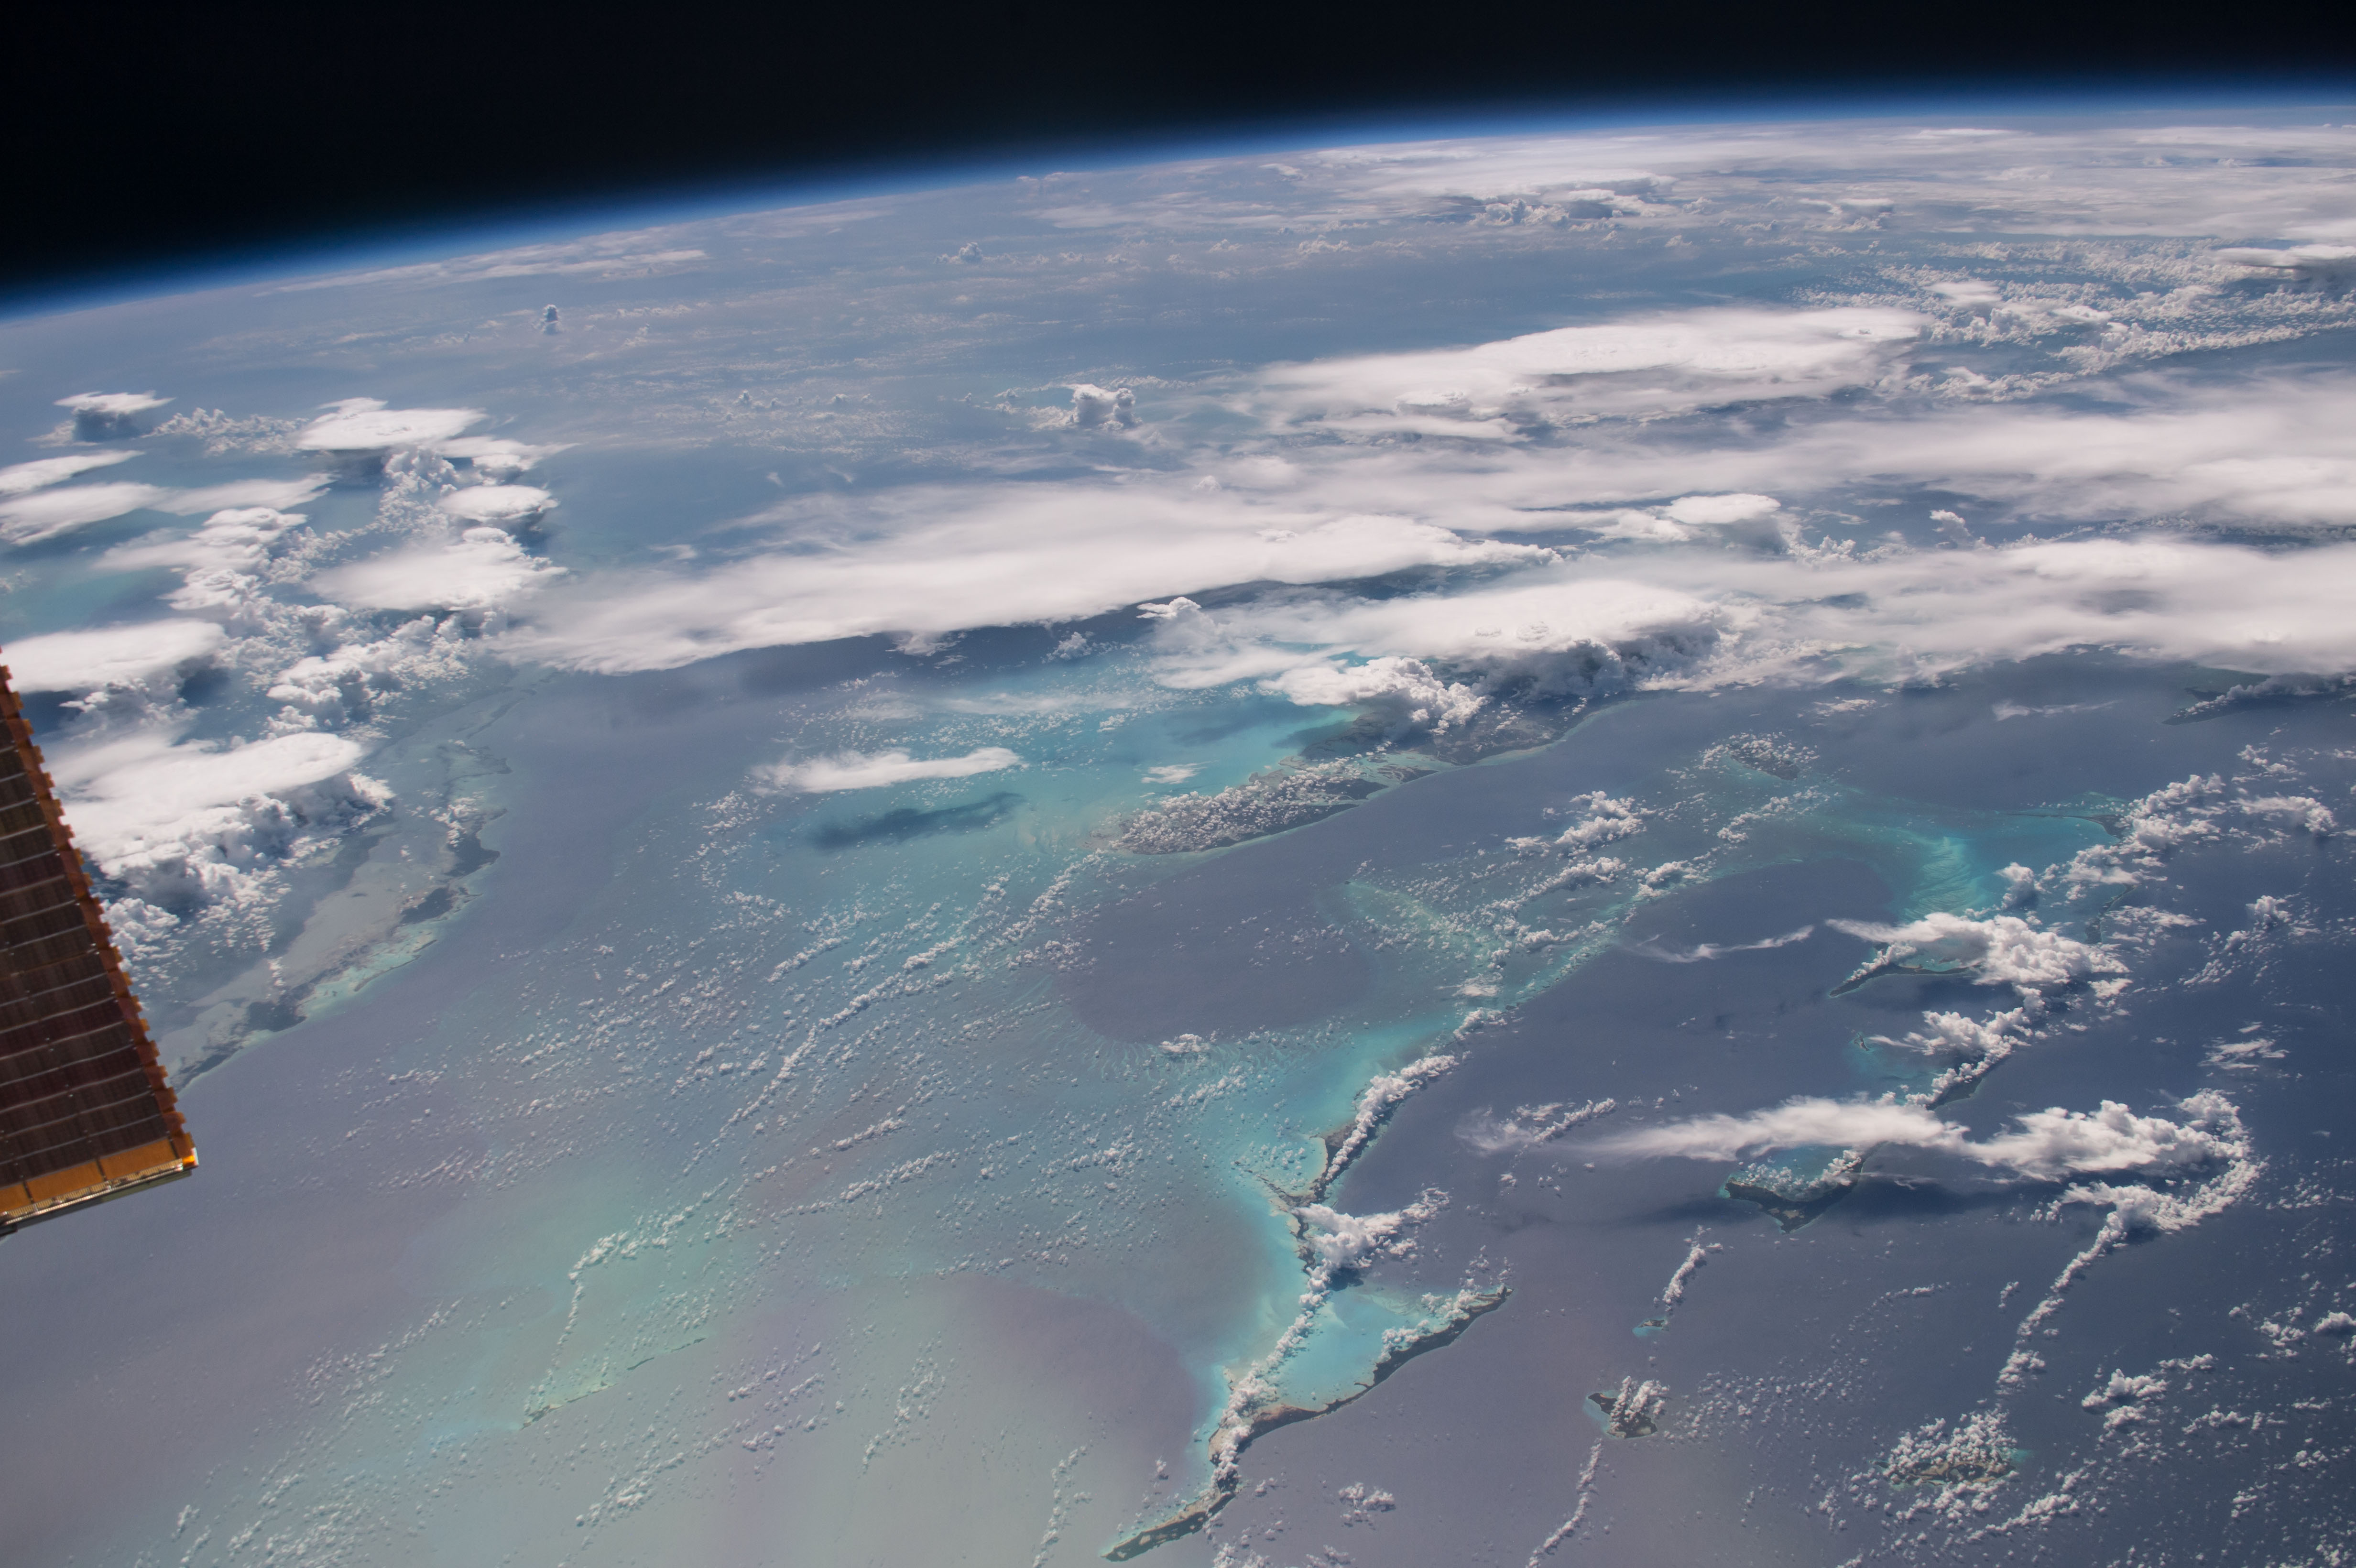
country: BAHAMAS
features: THE BAHAMAS, CAT ISLAND, TONGUE OF THE OCEAN, GREAT BAHAMA BANK, CUBA, CLOUDS
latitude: 24.0
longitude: -78.0
